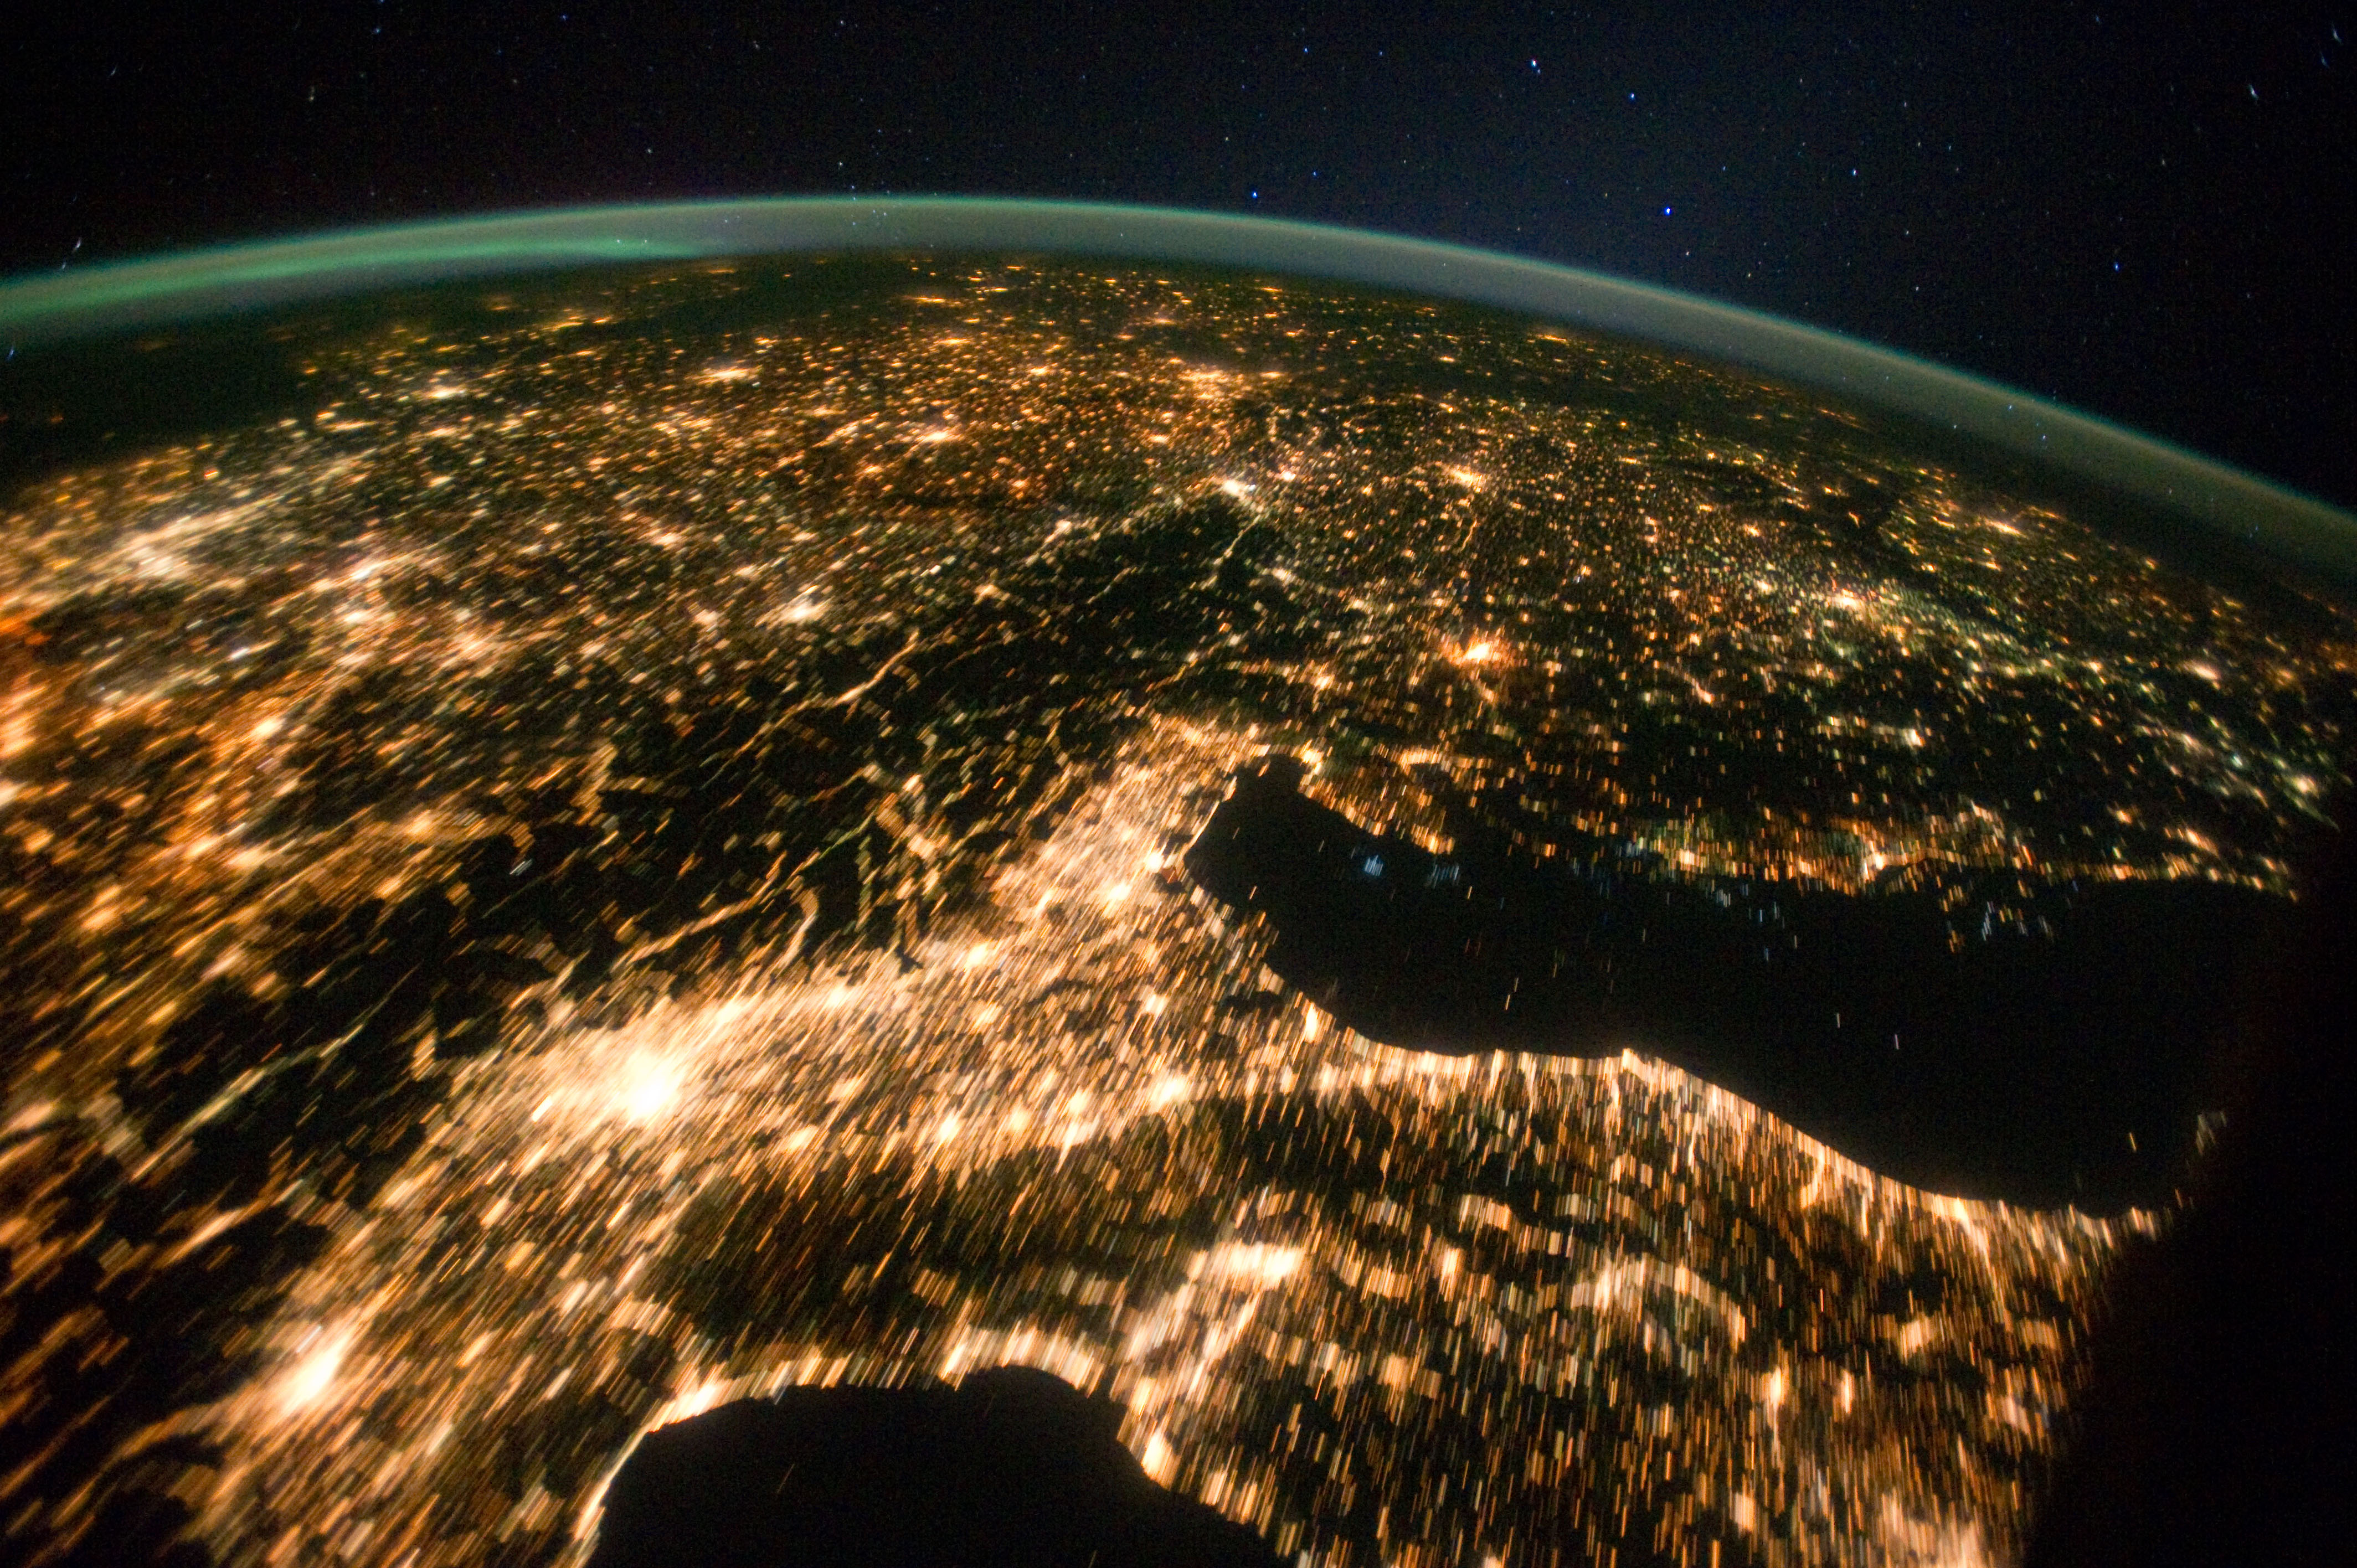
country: ITALY
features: PAN, ITALY, GERMANY, POLAND, HUNGARY AT NIGHT
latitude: 46.0
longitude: 13.0
